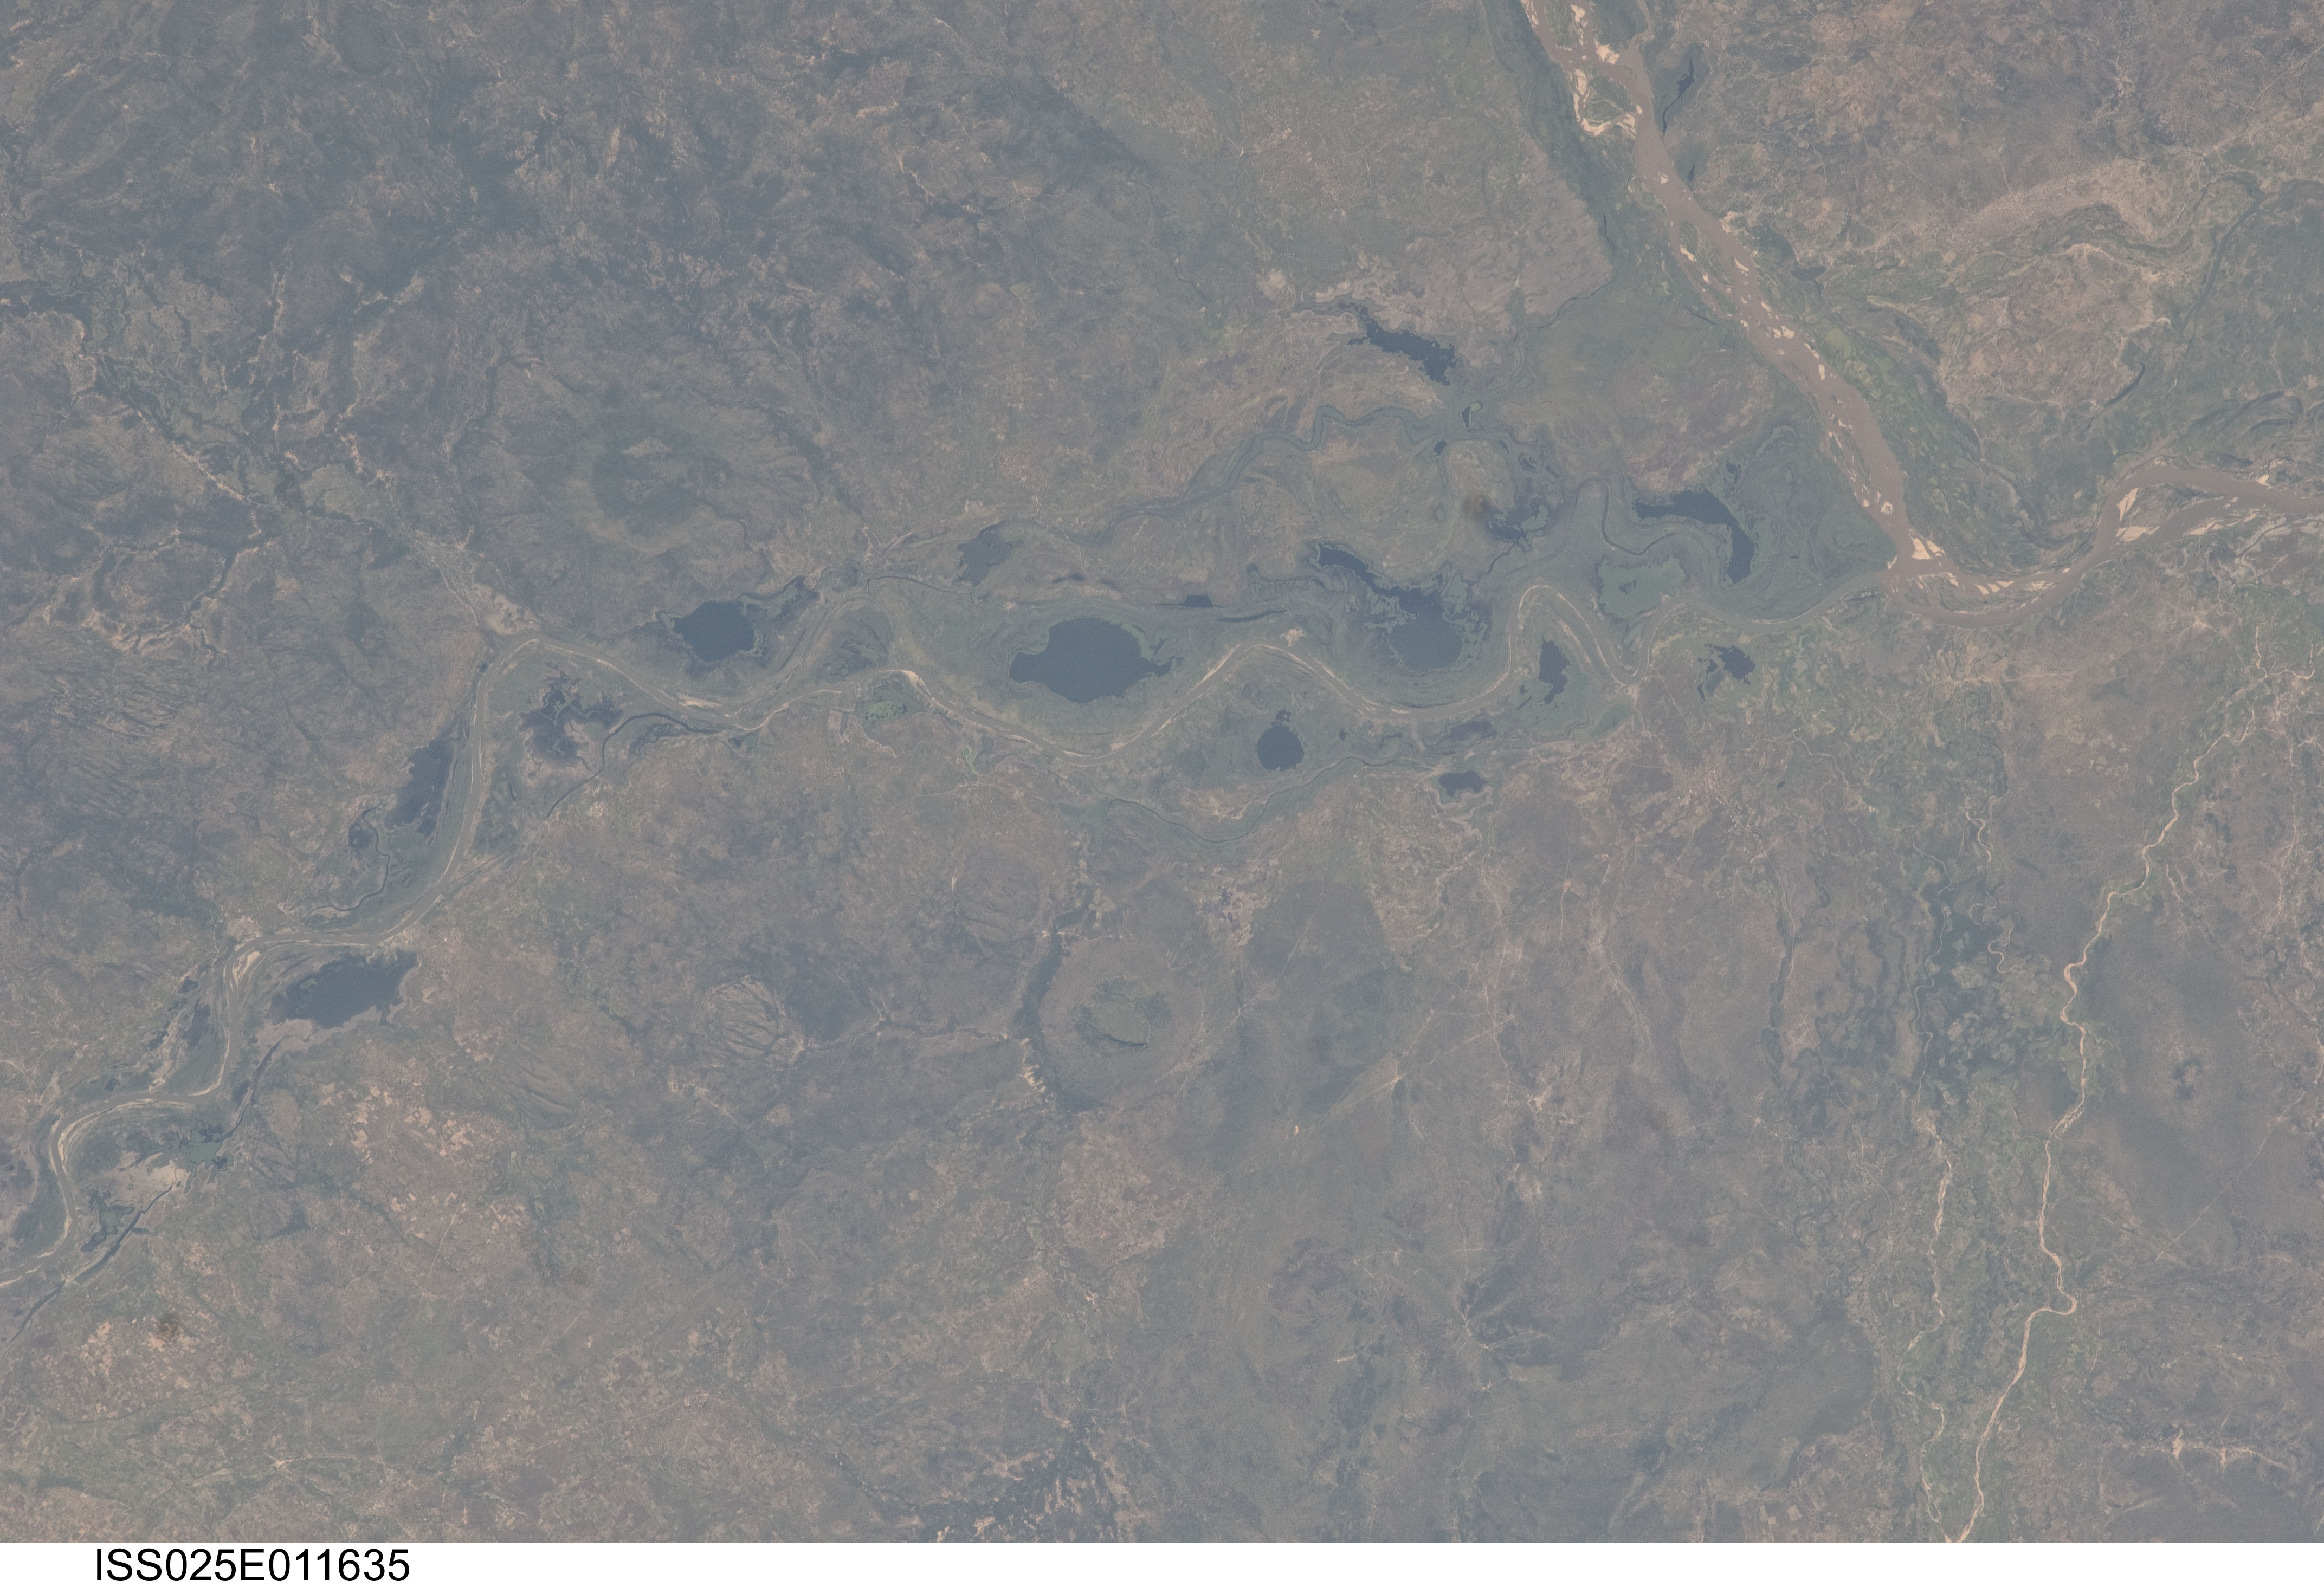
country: CAMEROON
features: BENUE RIVER,FARO RIVER,BARNAKE CAMEROON
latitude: 9.3
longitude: 13.1
